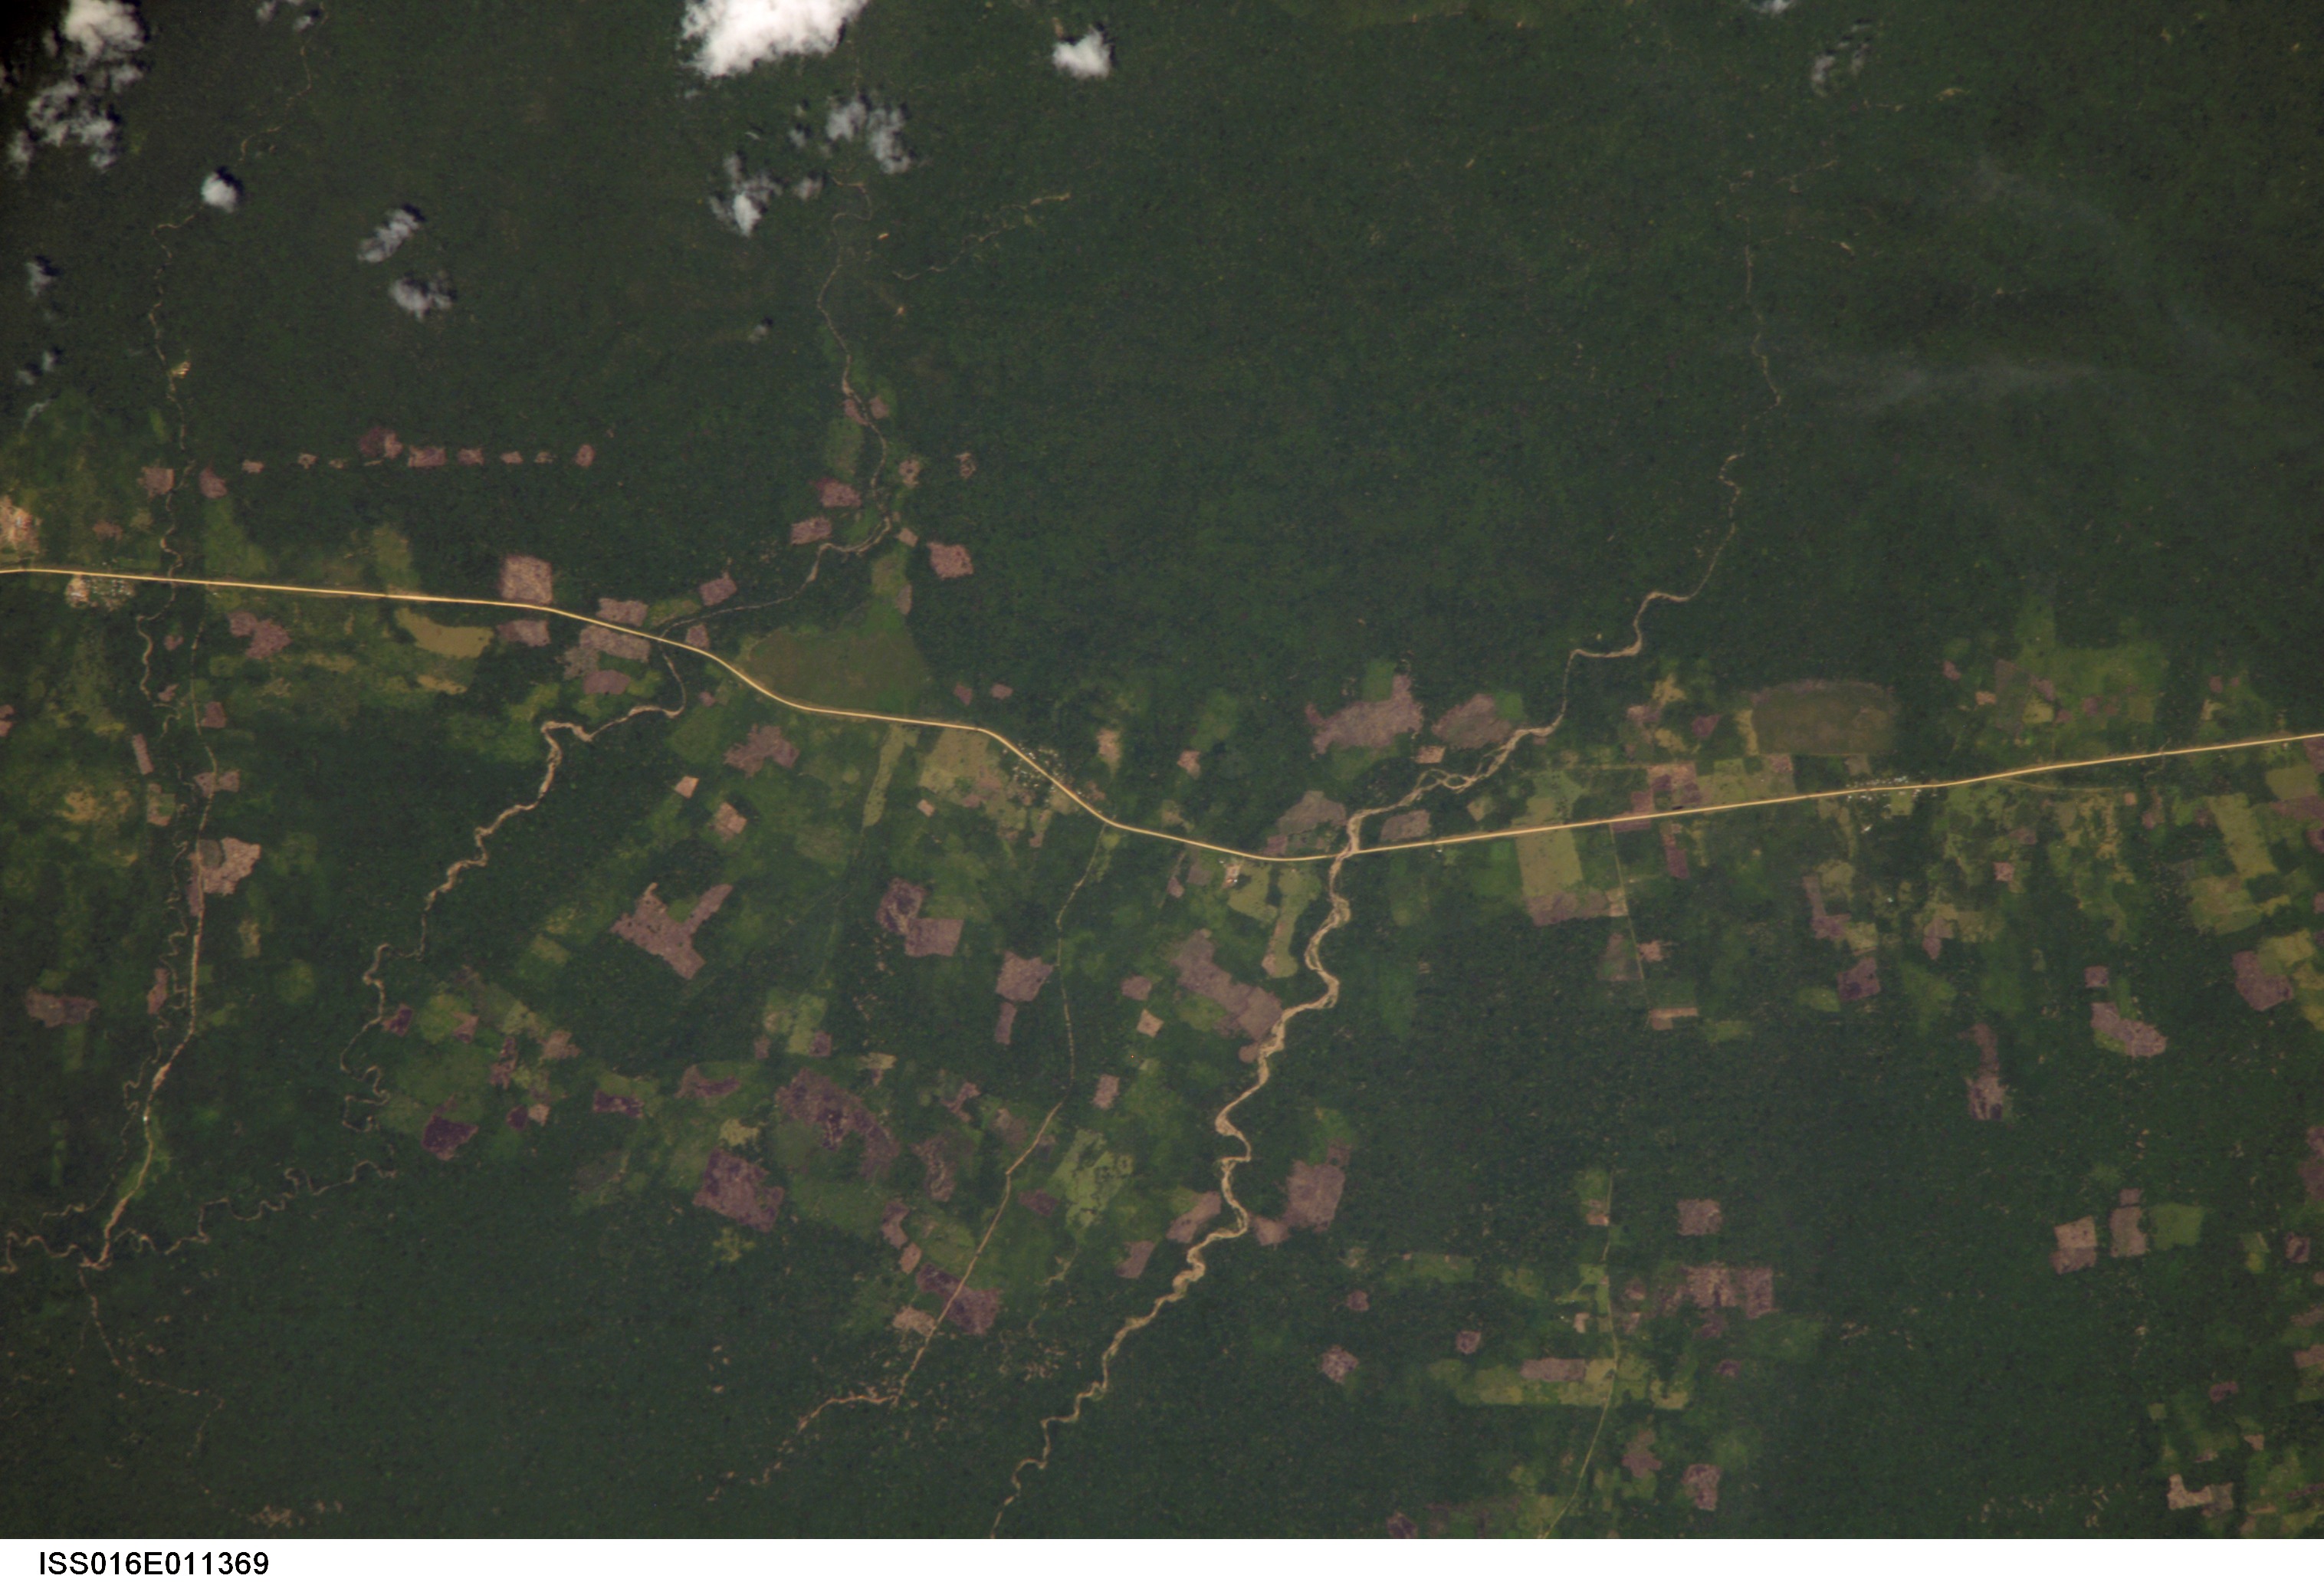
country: BOLIVIA
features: TUMAPASA AREA, ROADS, RIVERS
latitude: -14.2
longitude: -67.8
